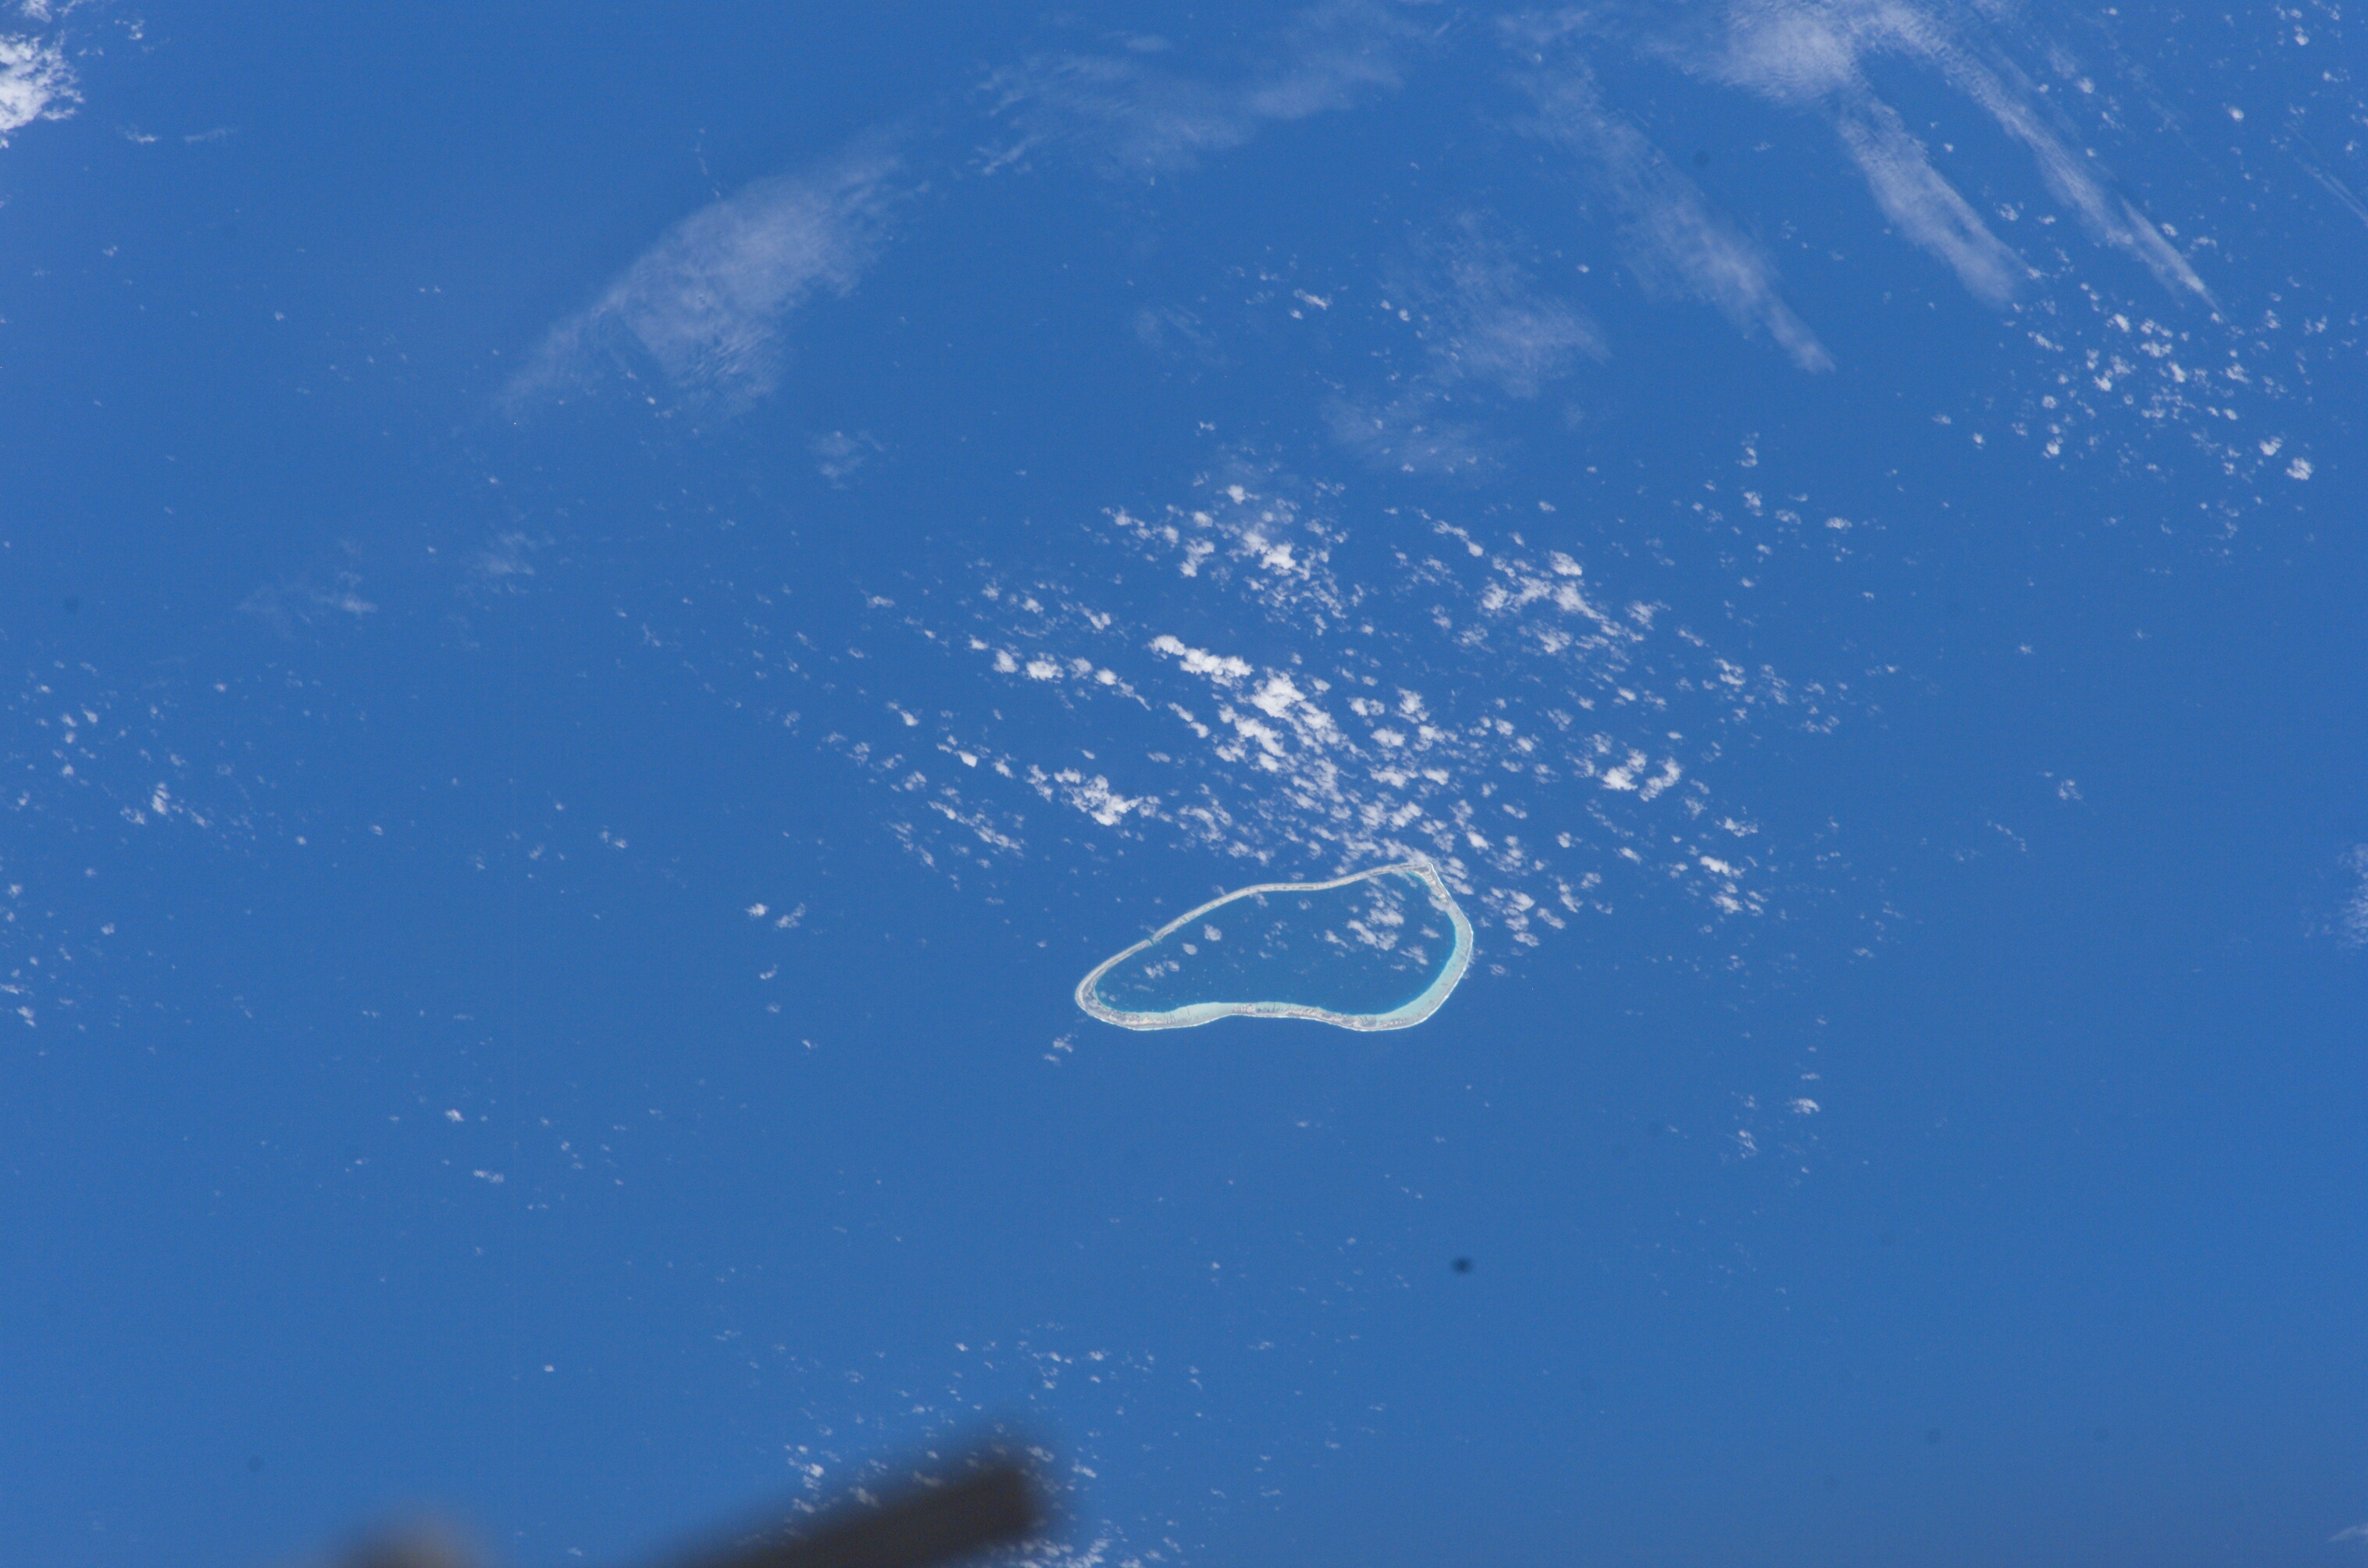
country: TUAMOTU ARCHIPELAGO
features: NEGONEGO CORAL REEF
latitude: -18.5
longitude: -142.0
